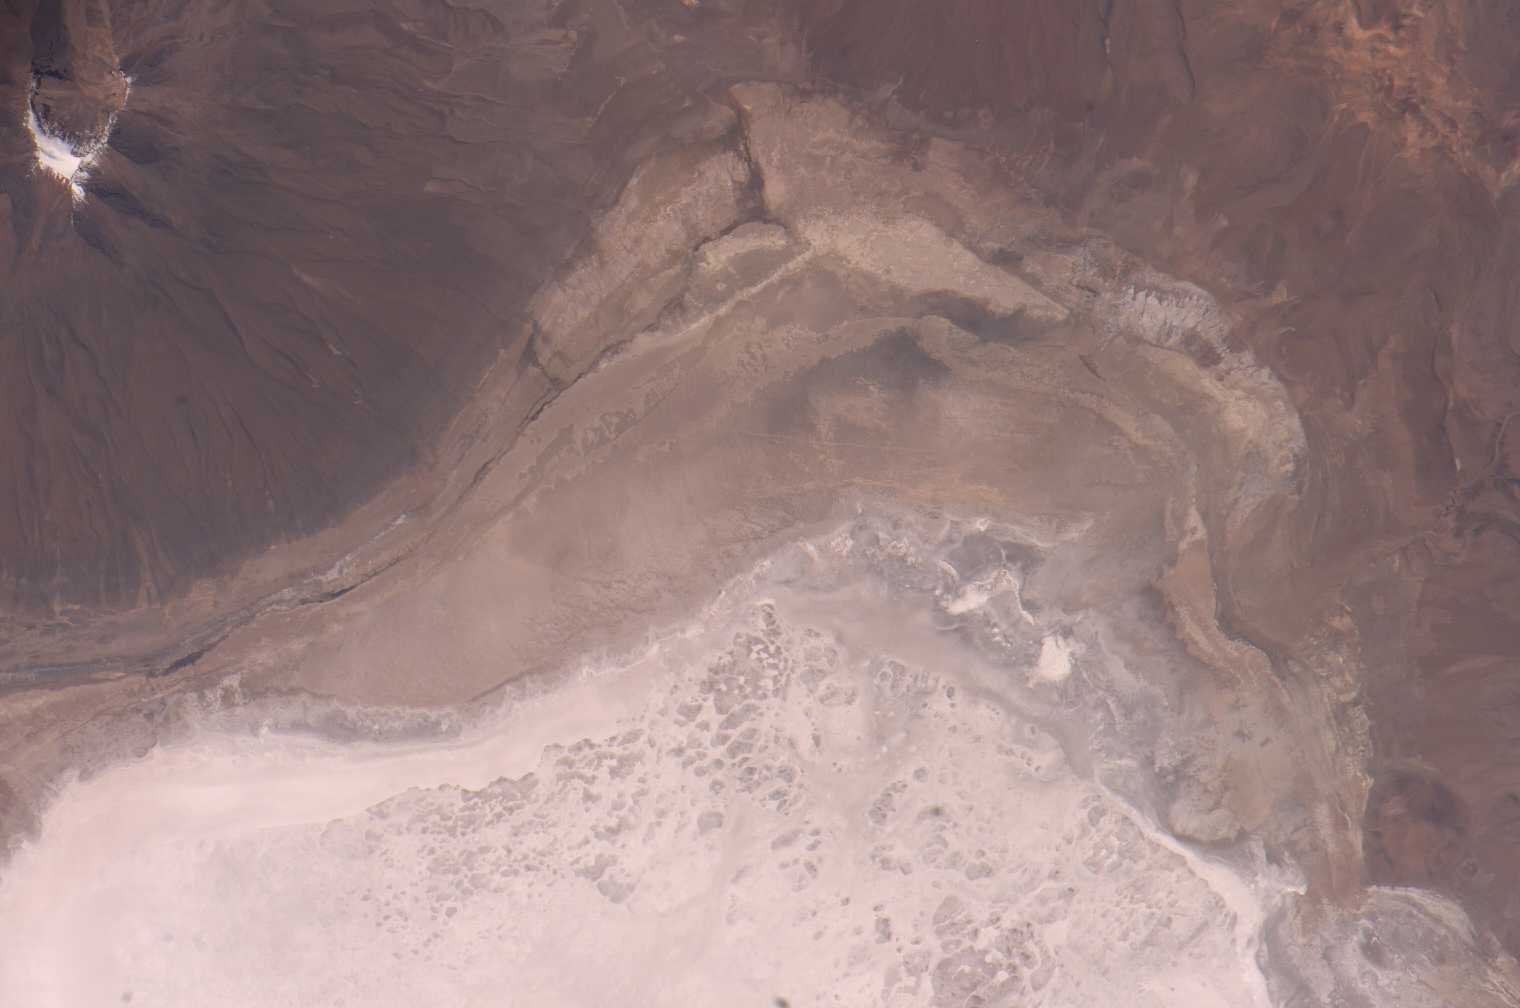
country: BOLIVIA
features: SW. SALAR DE UYUNI, VOLCANO
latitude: -20.5
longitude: -68.2
